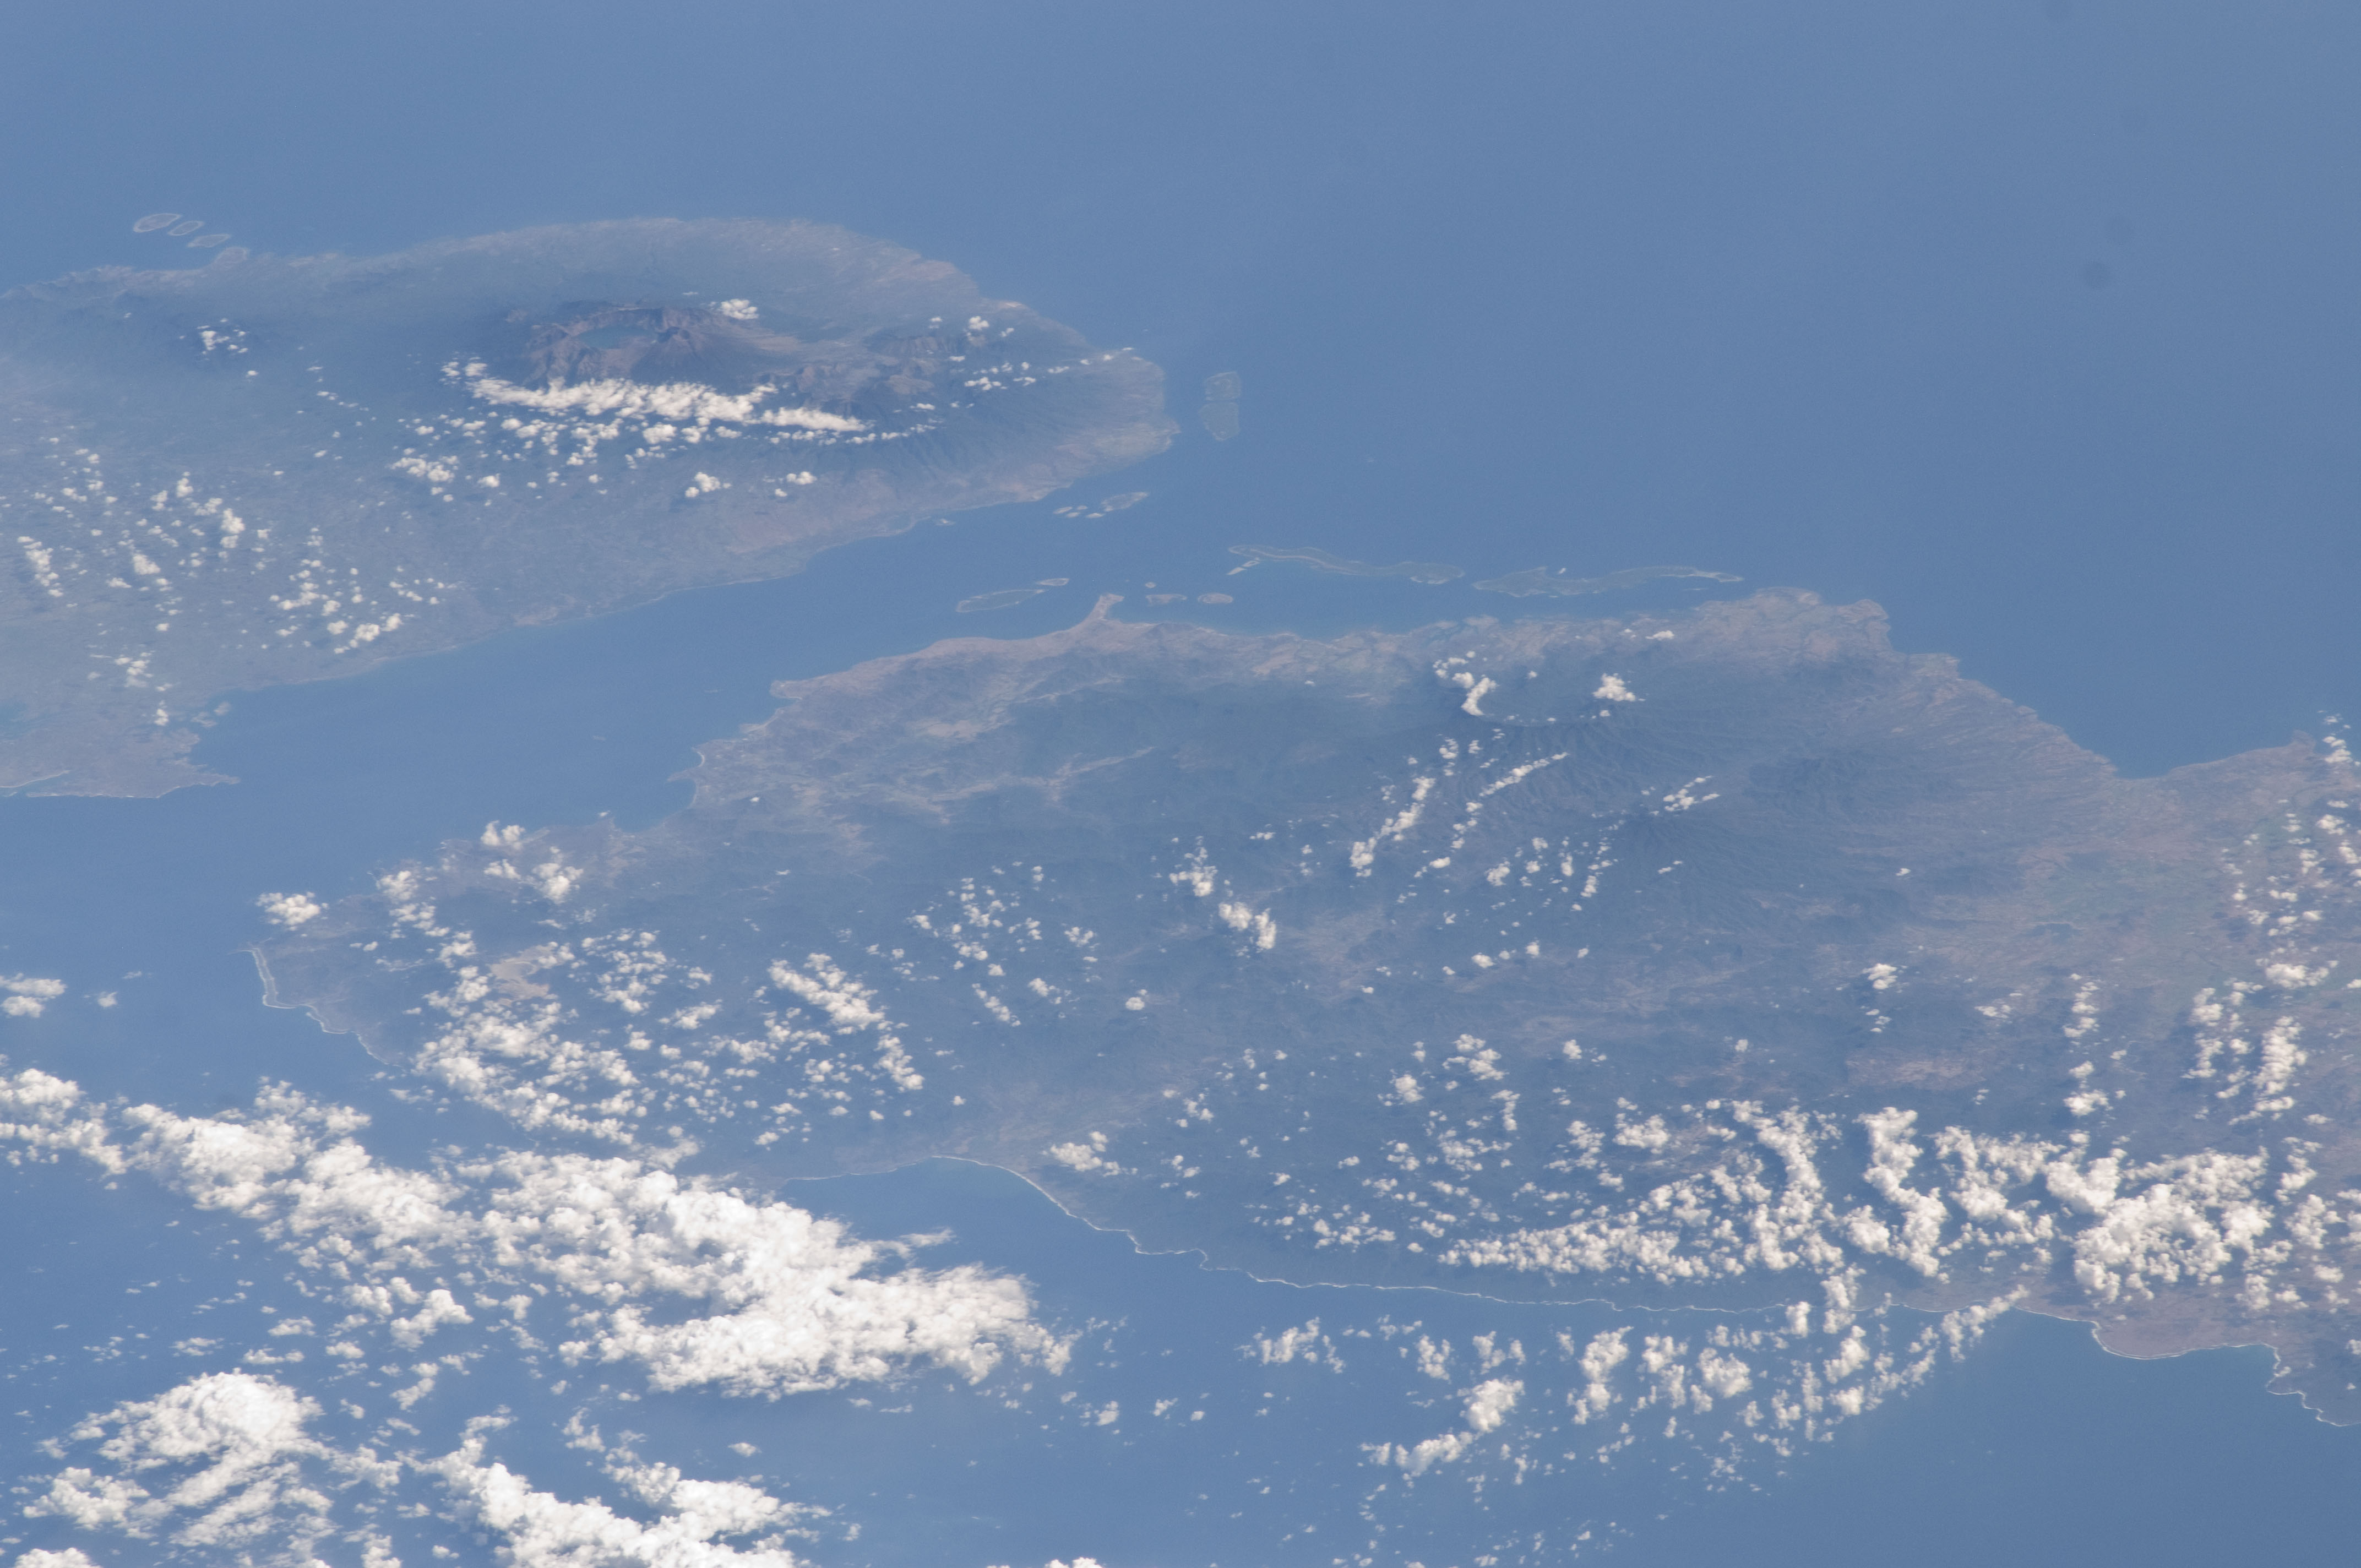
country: INDONESIA
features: LESSER SUNDA I., SUMBAWA, LOMBOK, OLET SANGENES, MT. RINJANI, INDIAN O.
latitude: -8.7
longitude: 117.0
